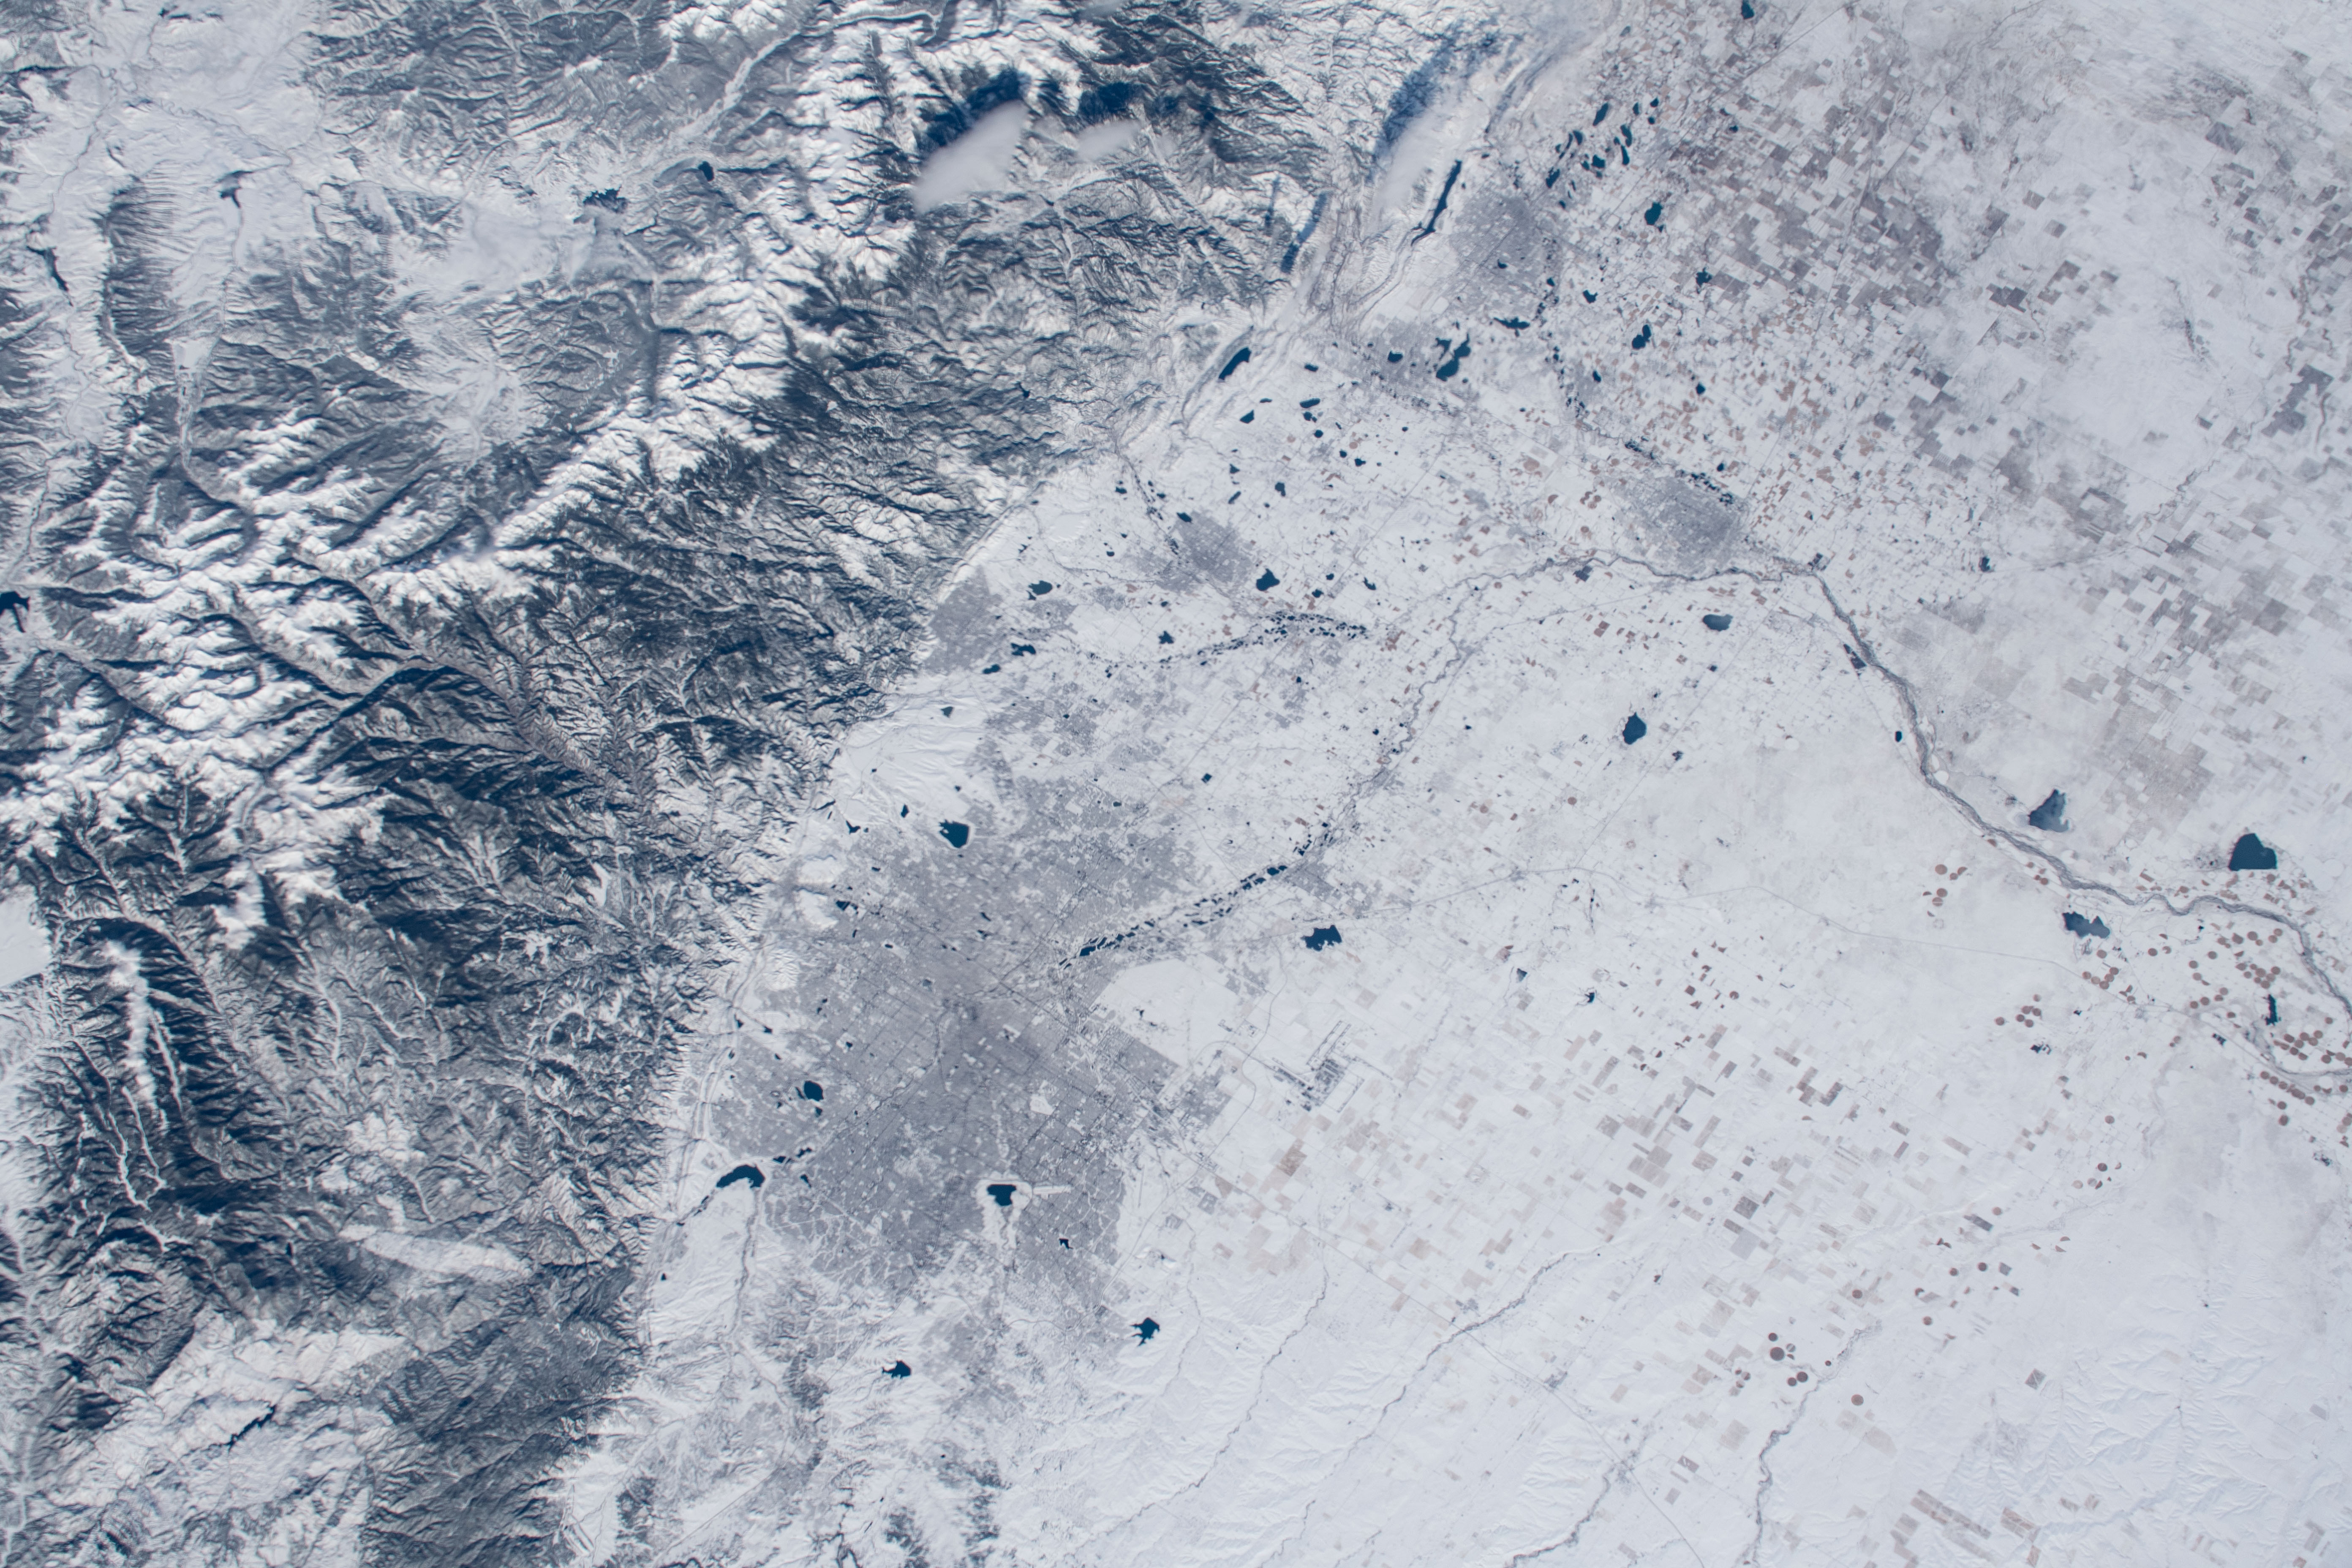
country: USA-COLORADO
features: DENVER, ROCKEY MOUNTAINS
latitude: 39.9
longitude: -104.9
